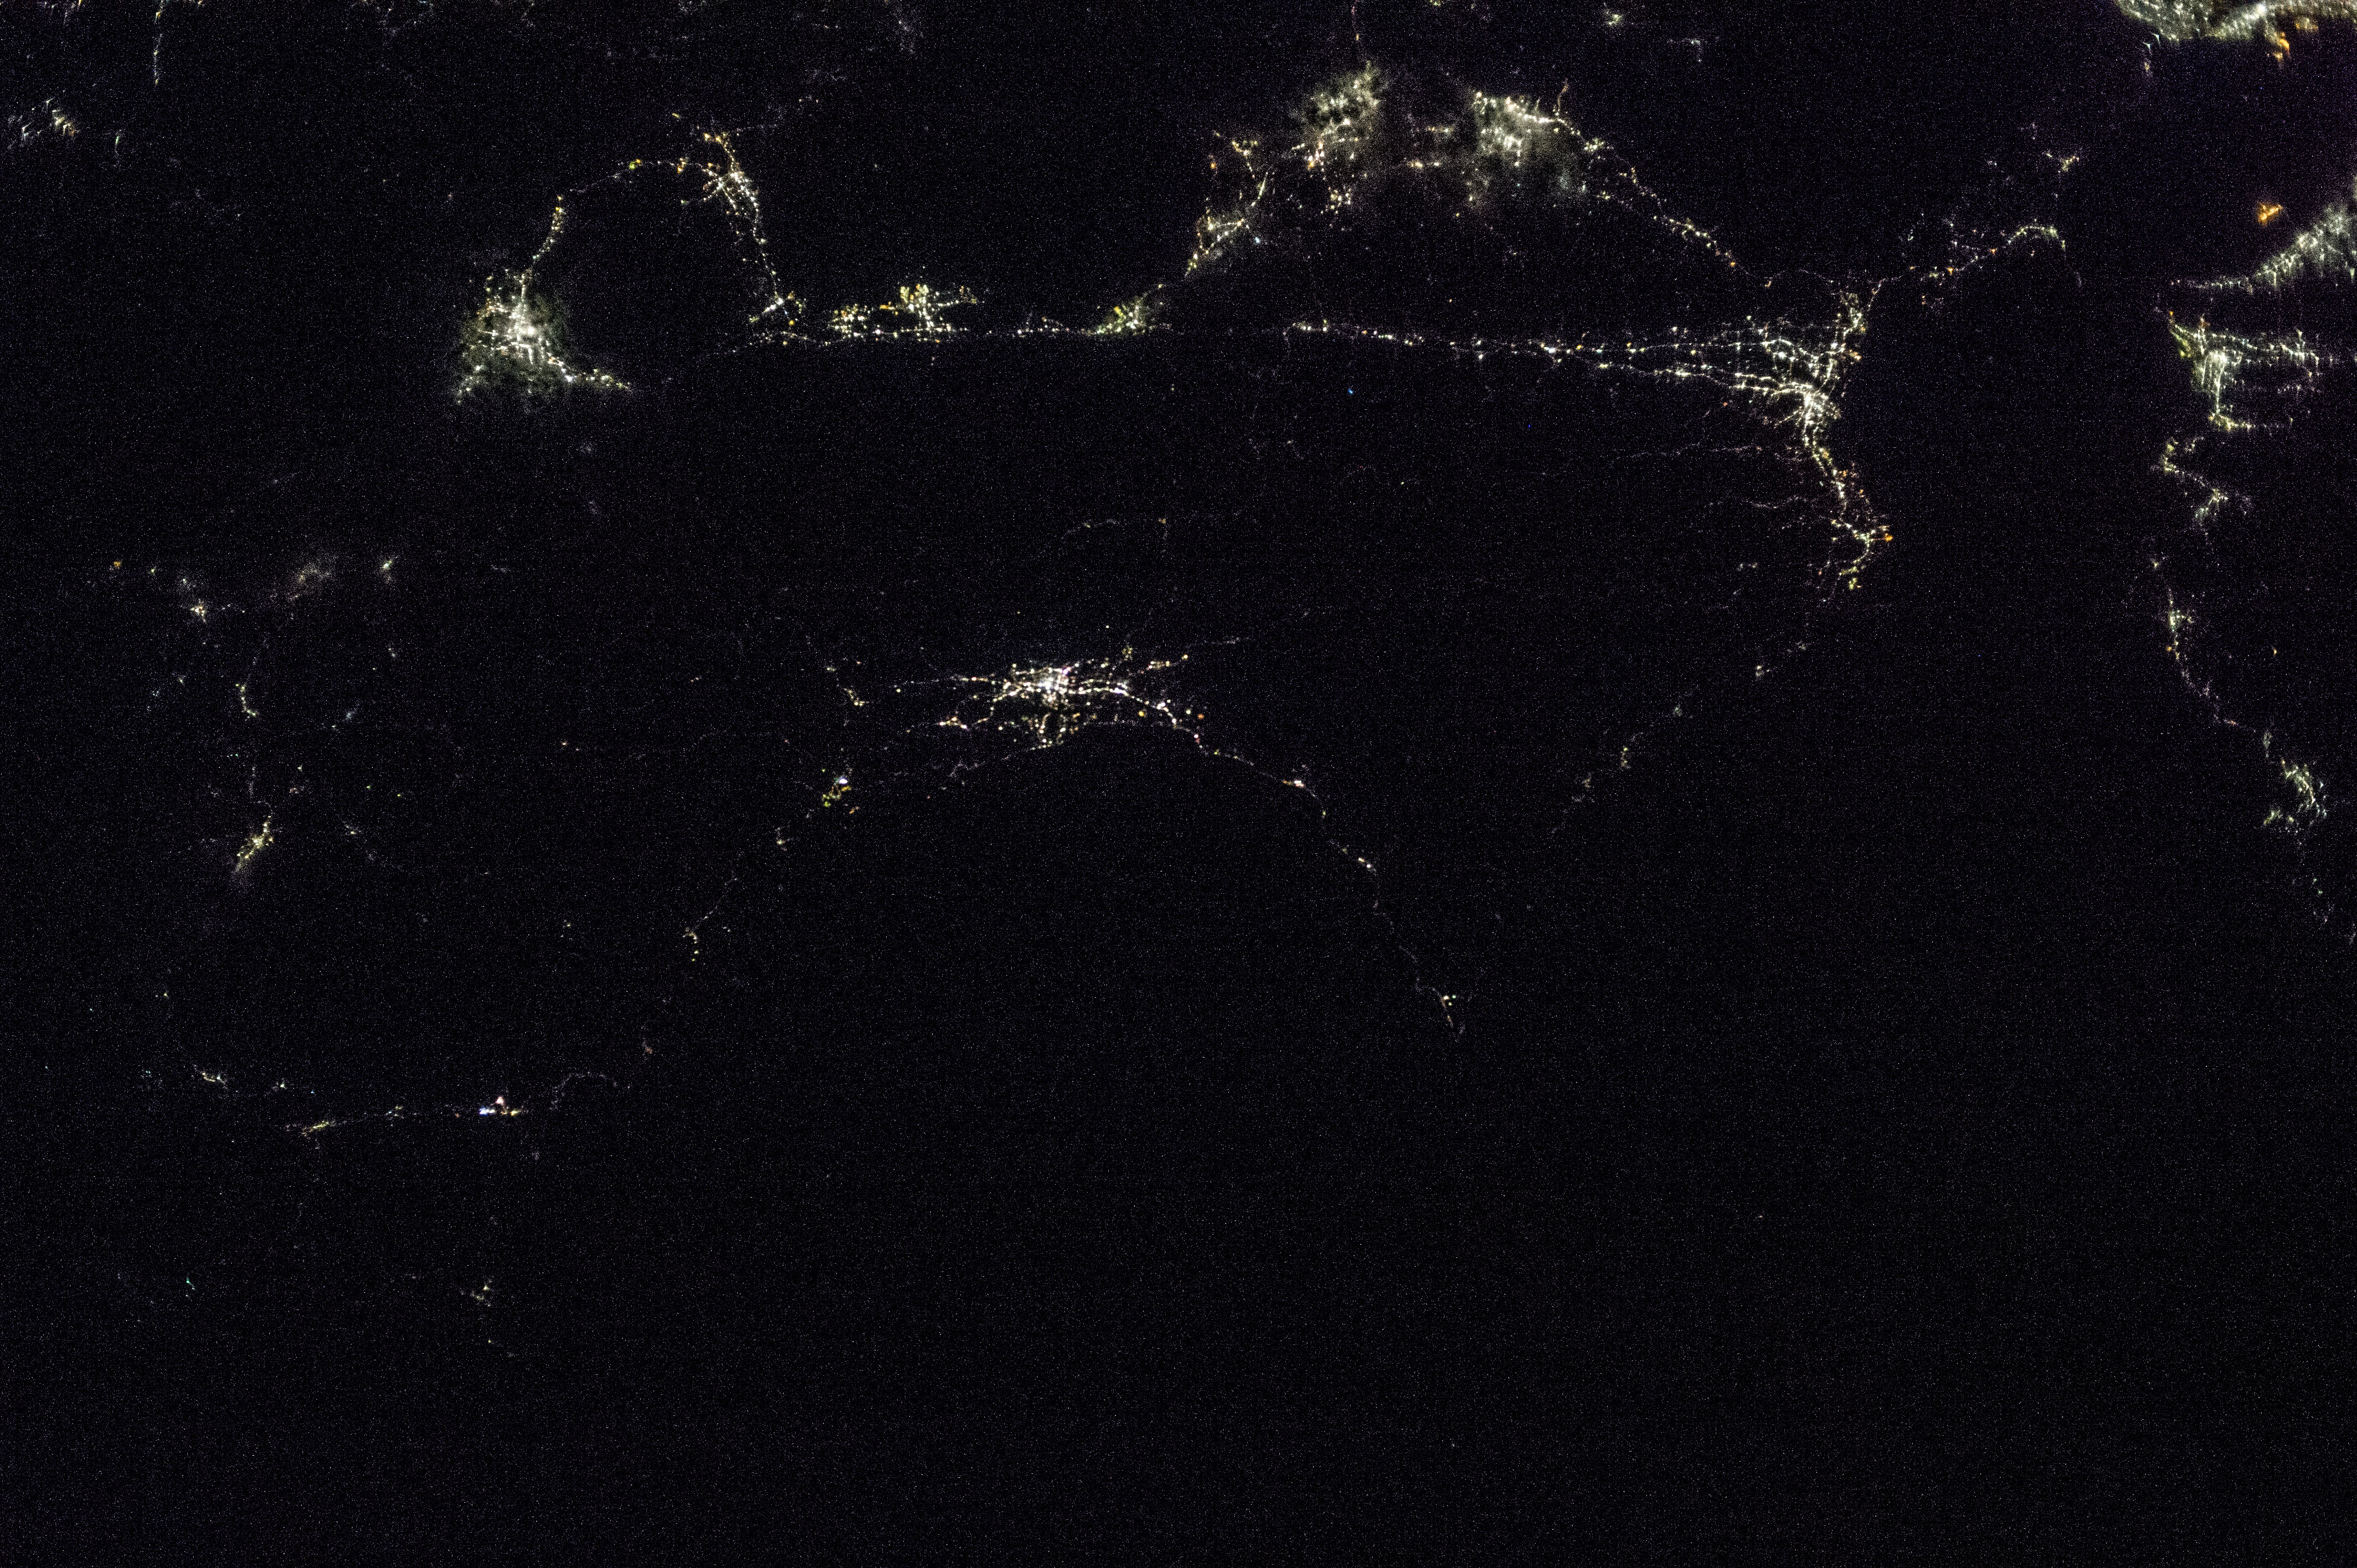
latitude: 33.9
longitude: 133.7
